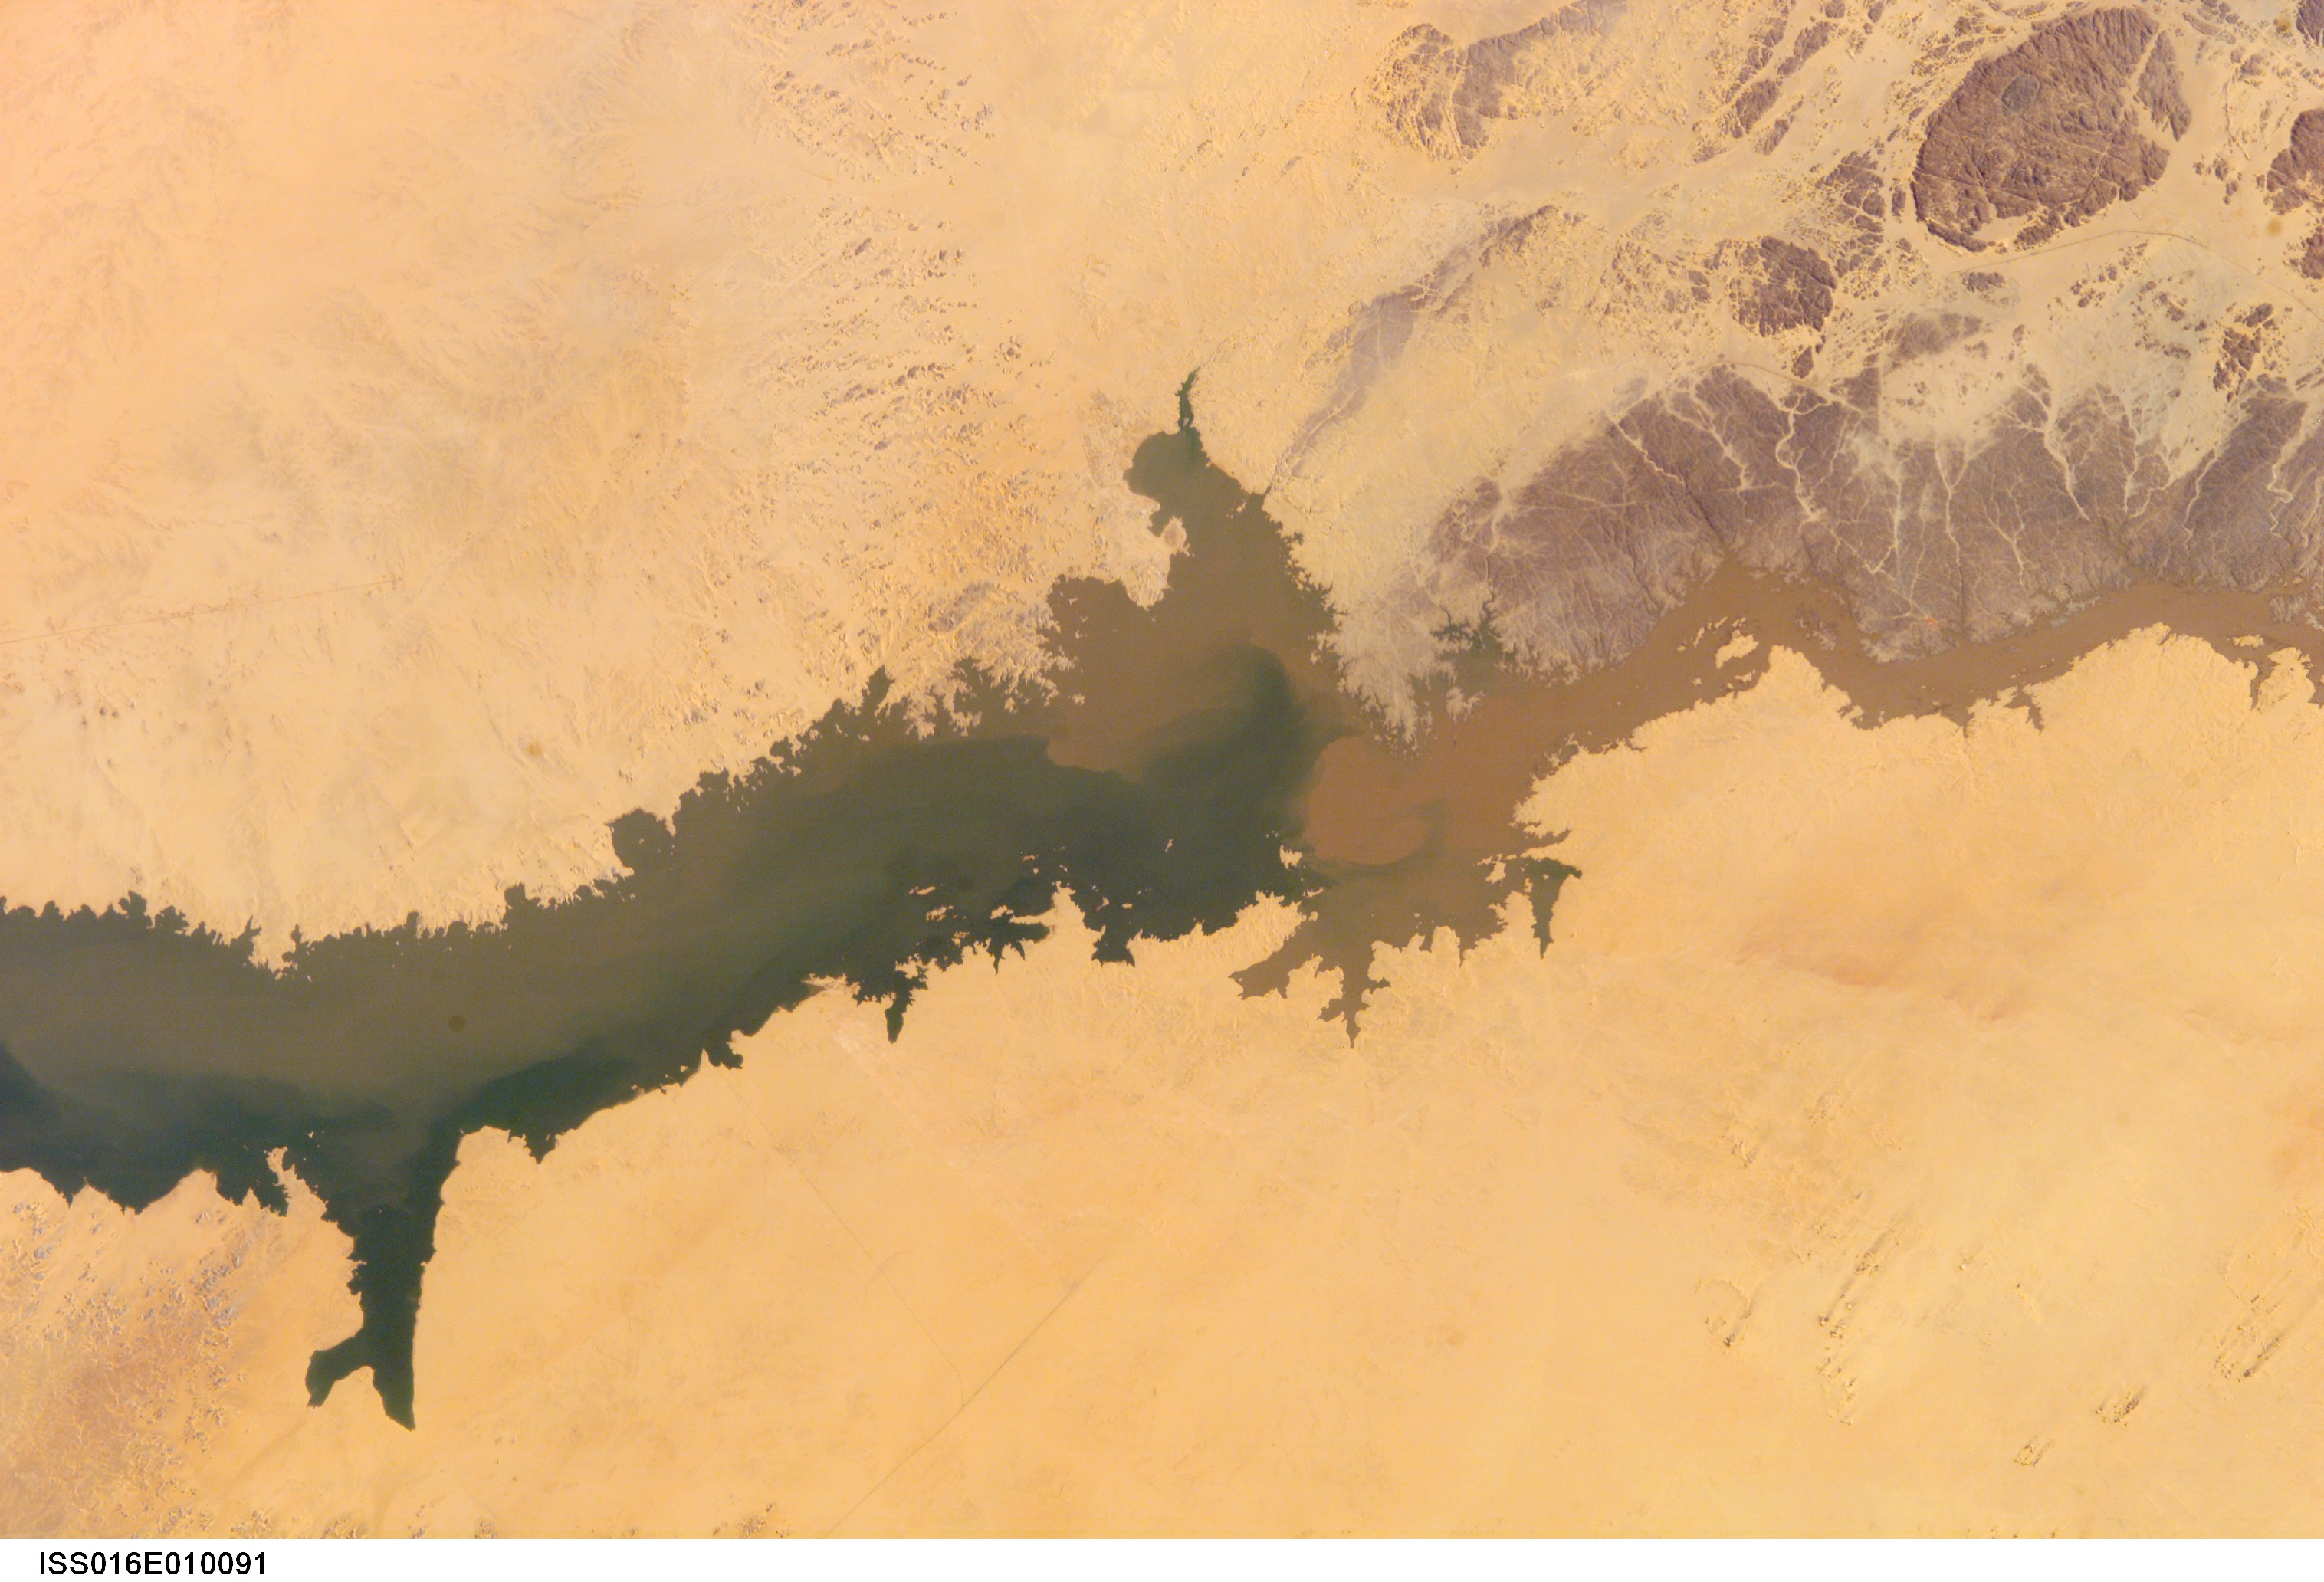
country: EGYPT
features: L. NASSER, SED., WADI HAIFA
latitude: 22.0
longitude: 31.5
